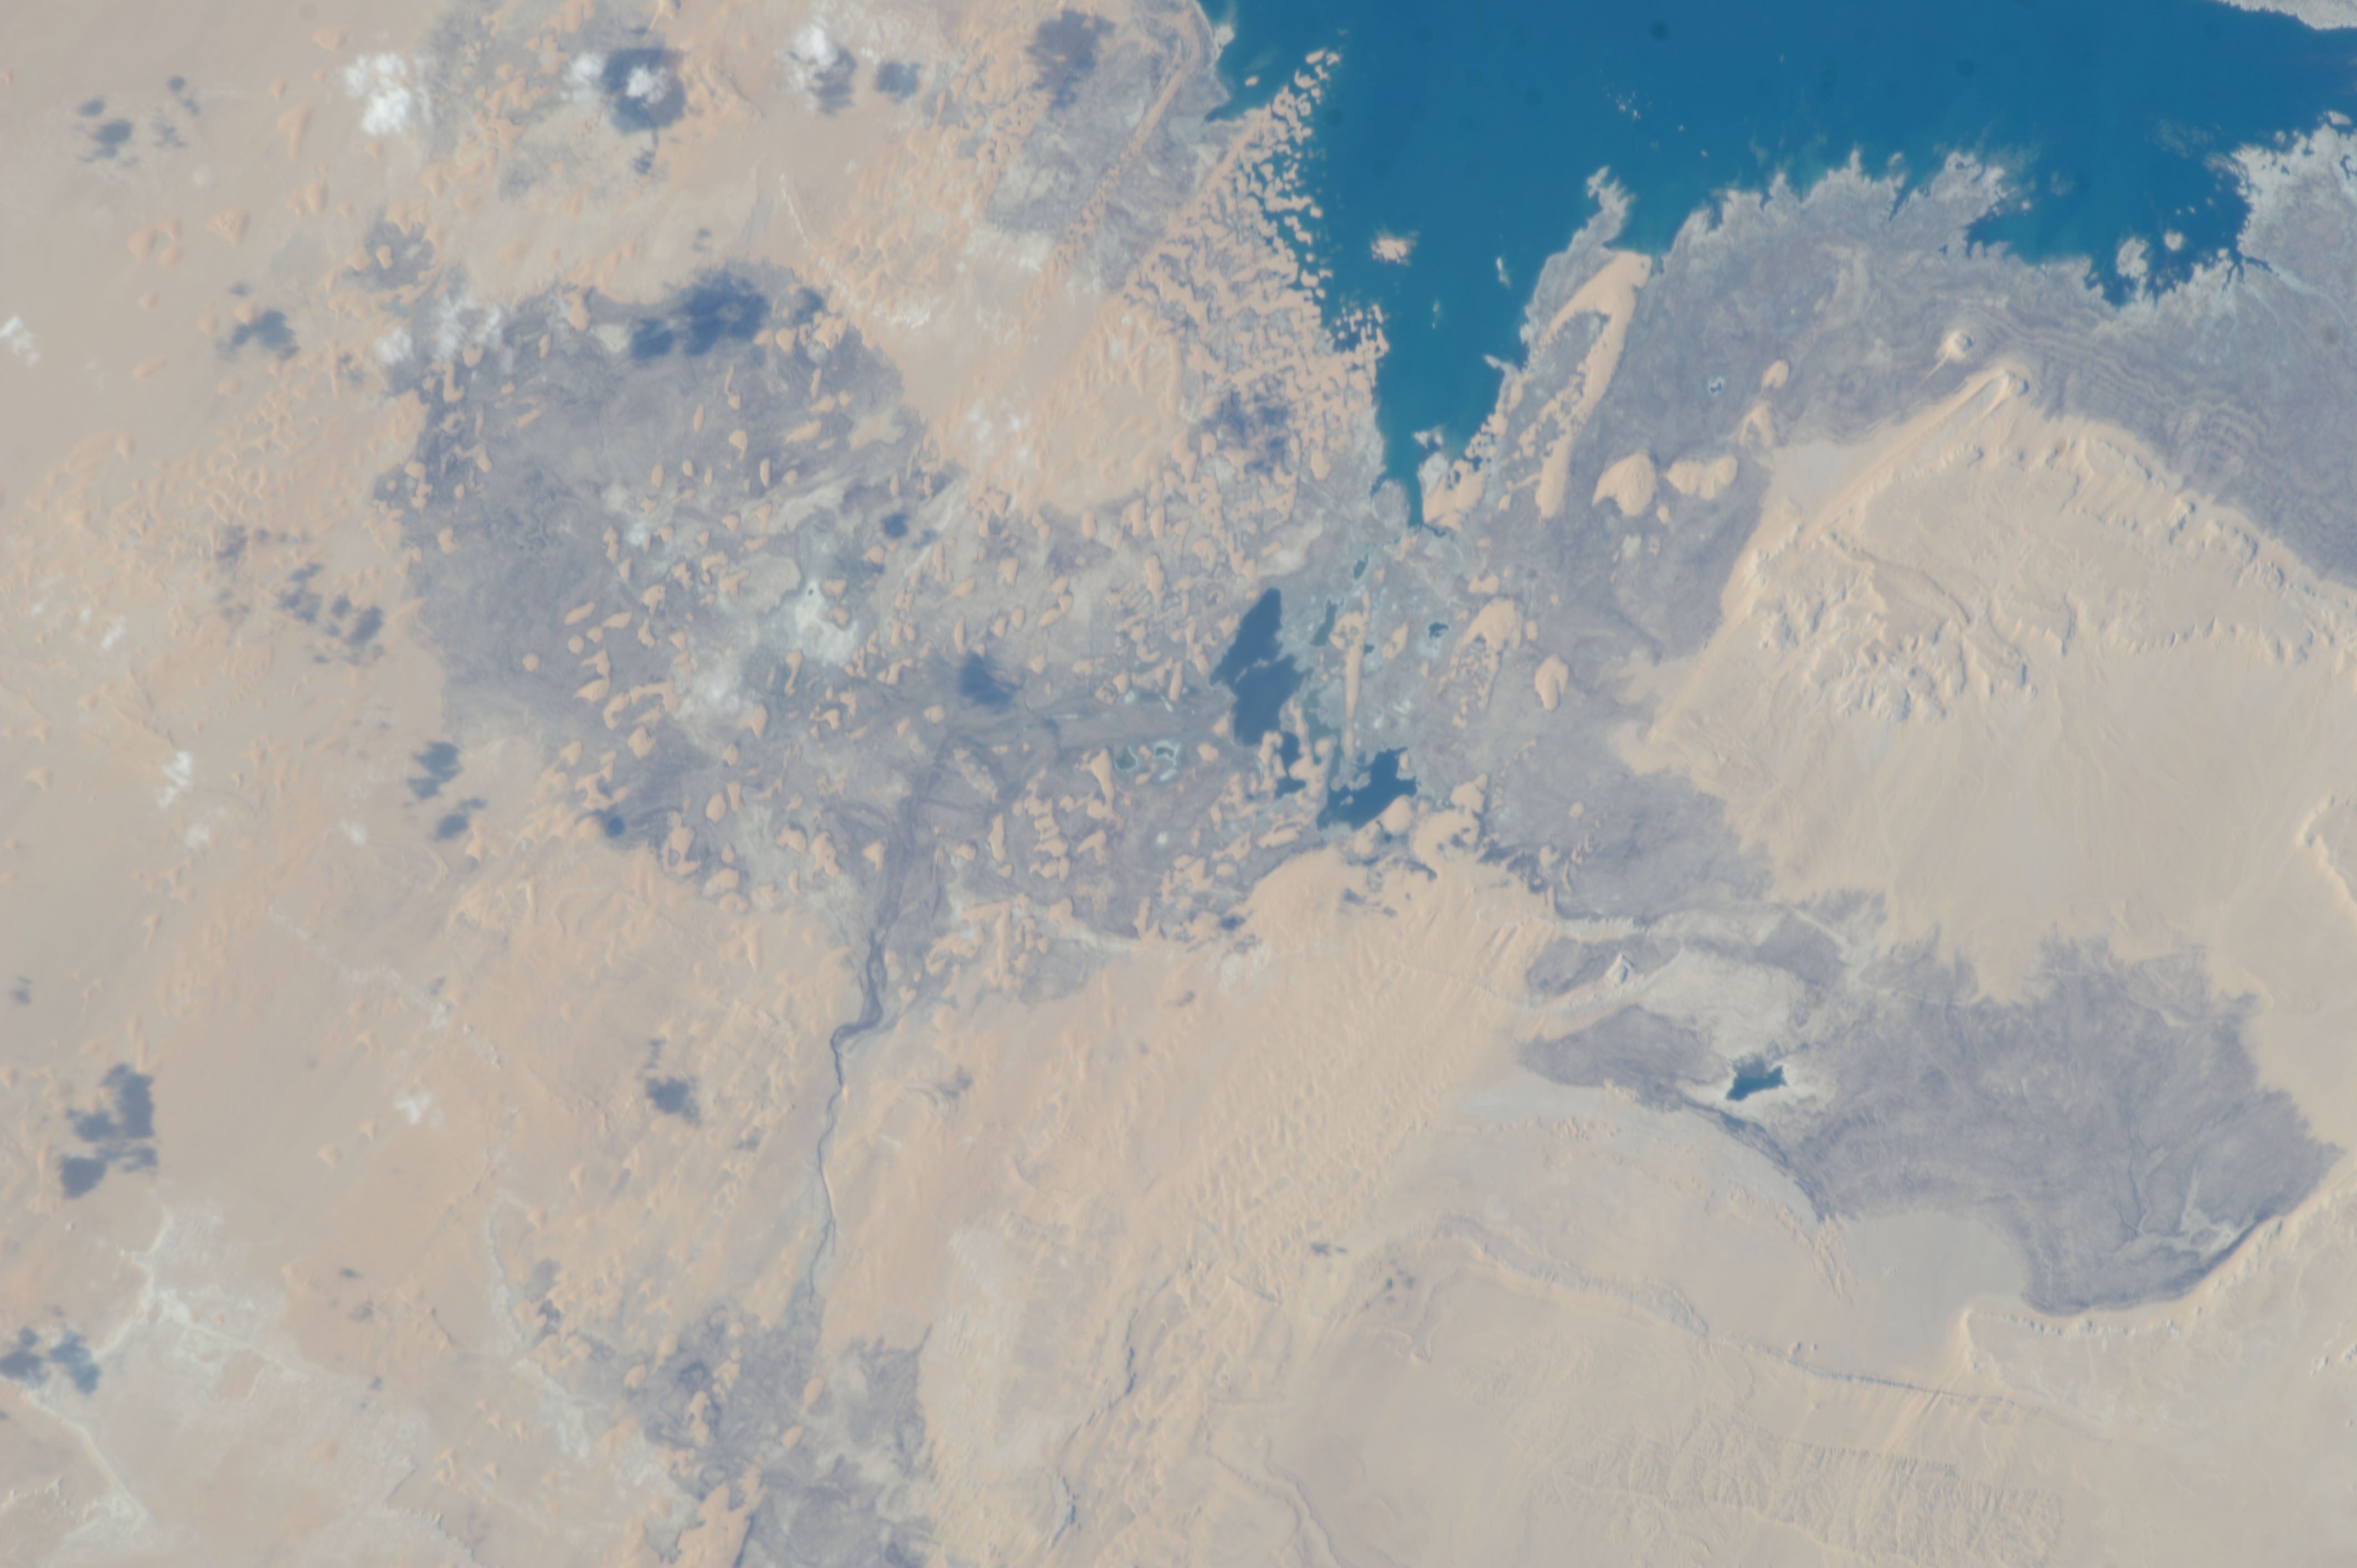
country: EGYPT
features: TOSHKA LAKES, DESERT
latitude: 23.3
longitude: 30.6
